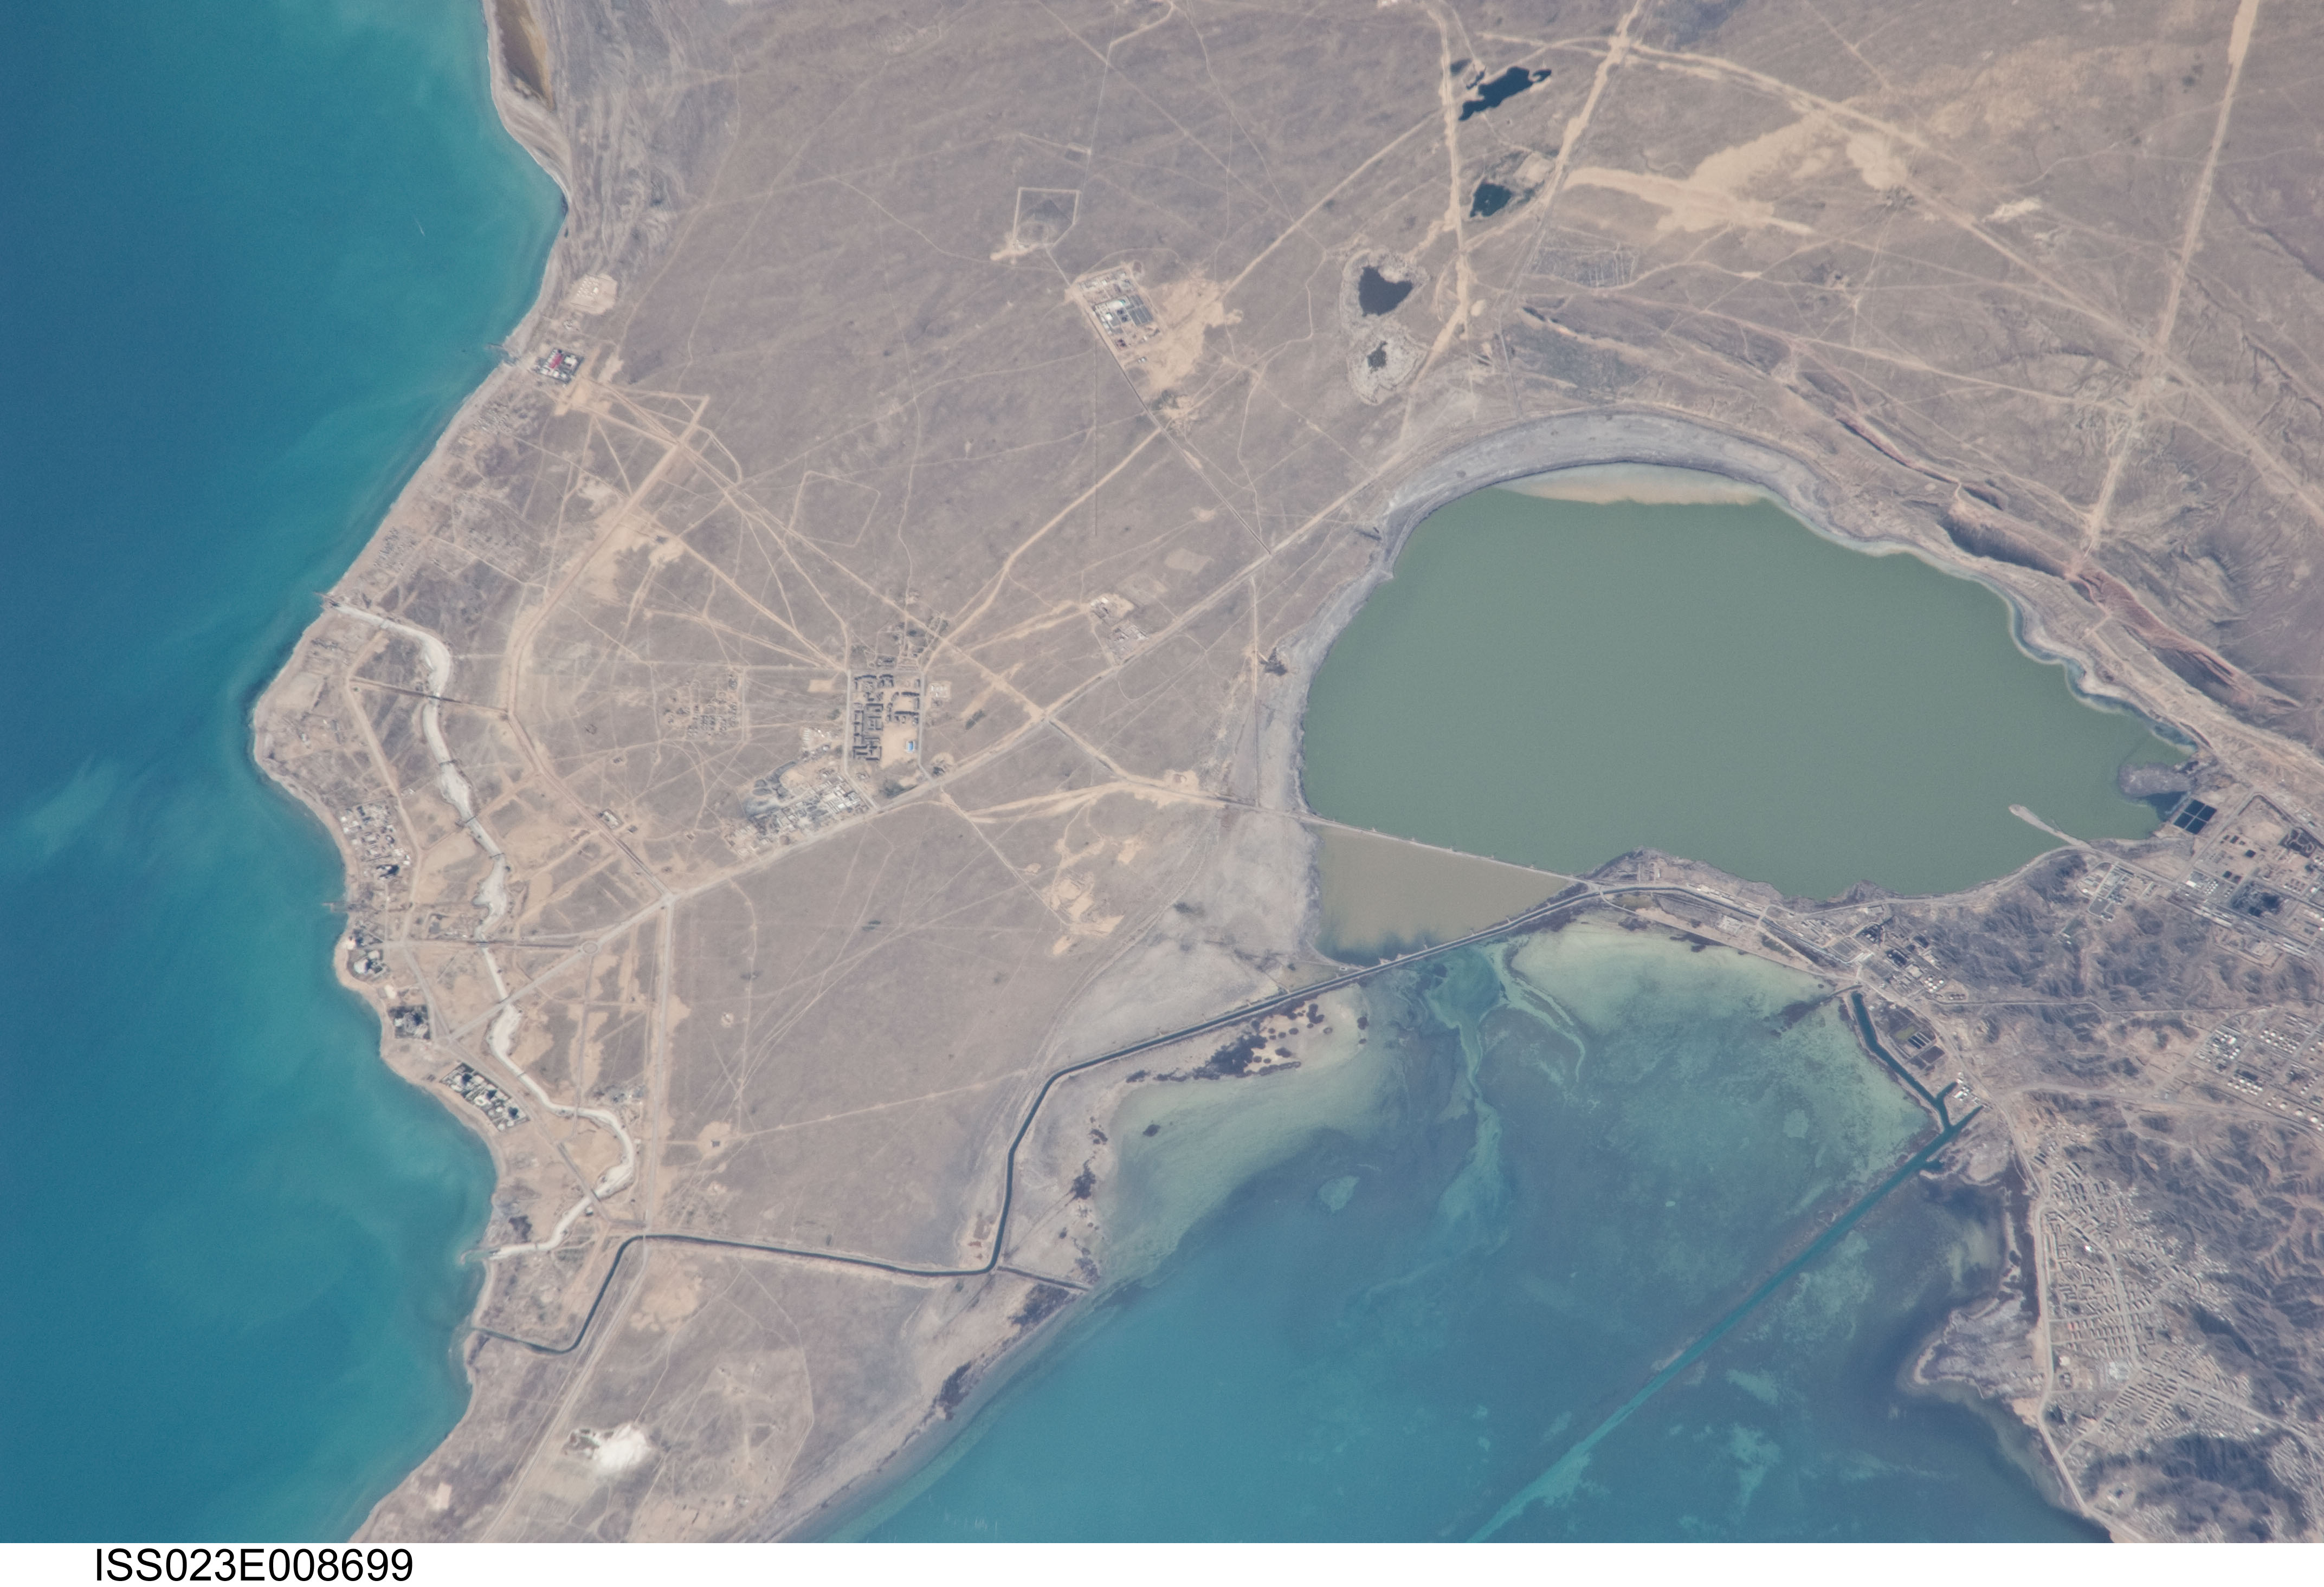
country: TURKMENISTAN
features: AWAZA, CASPIAN SEA, TURKMENBASHI, BAY
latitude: 40.0
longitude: 52.9
